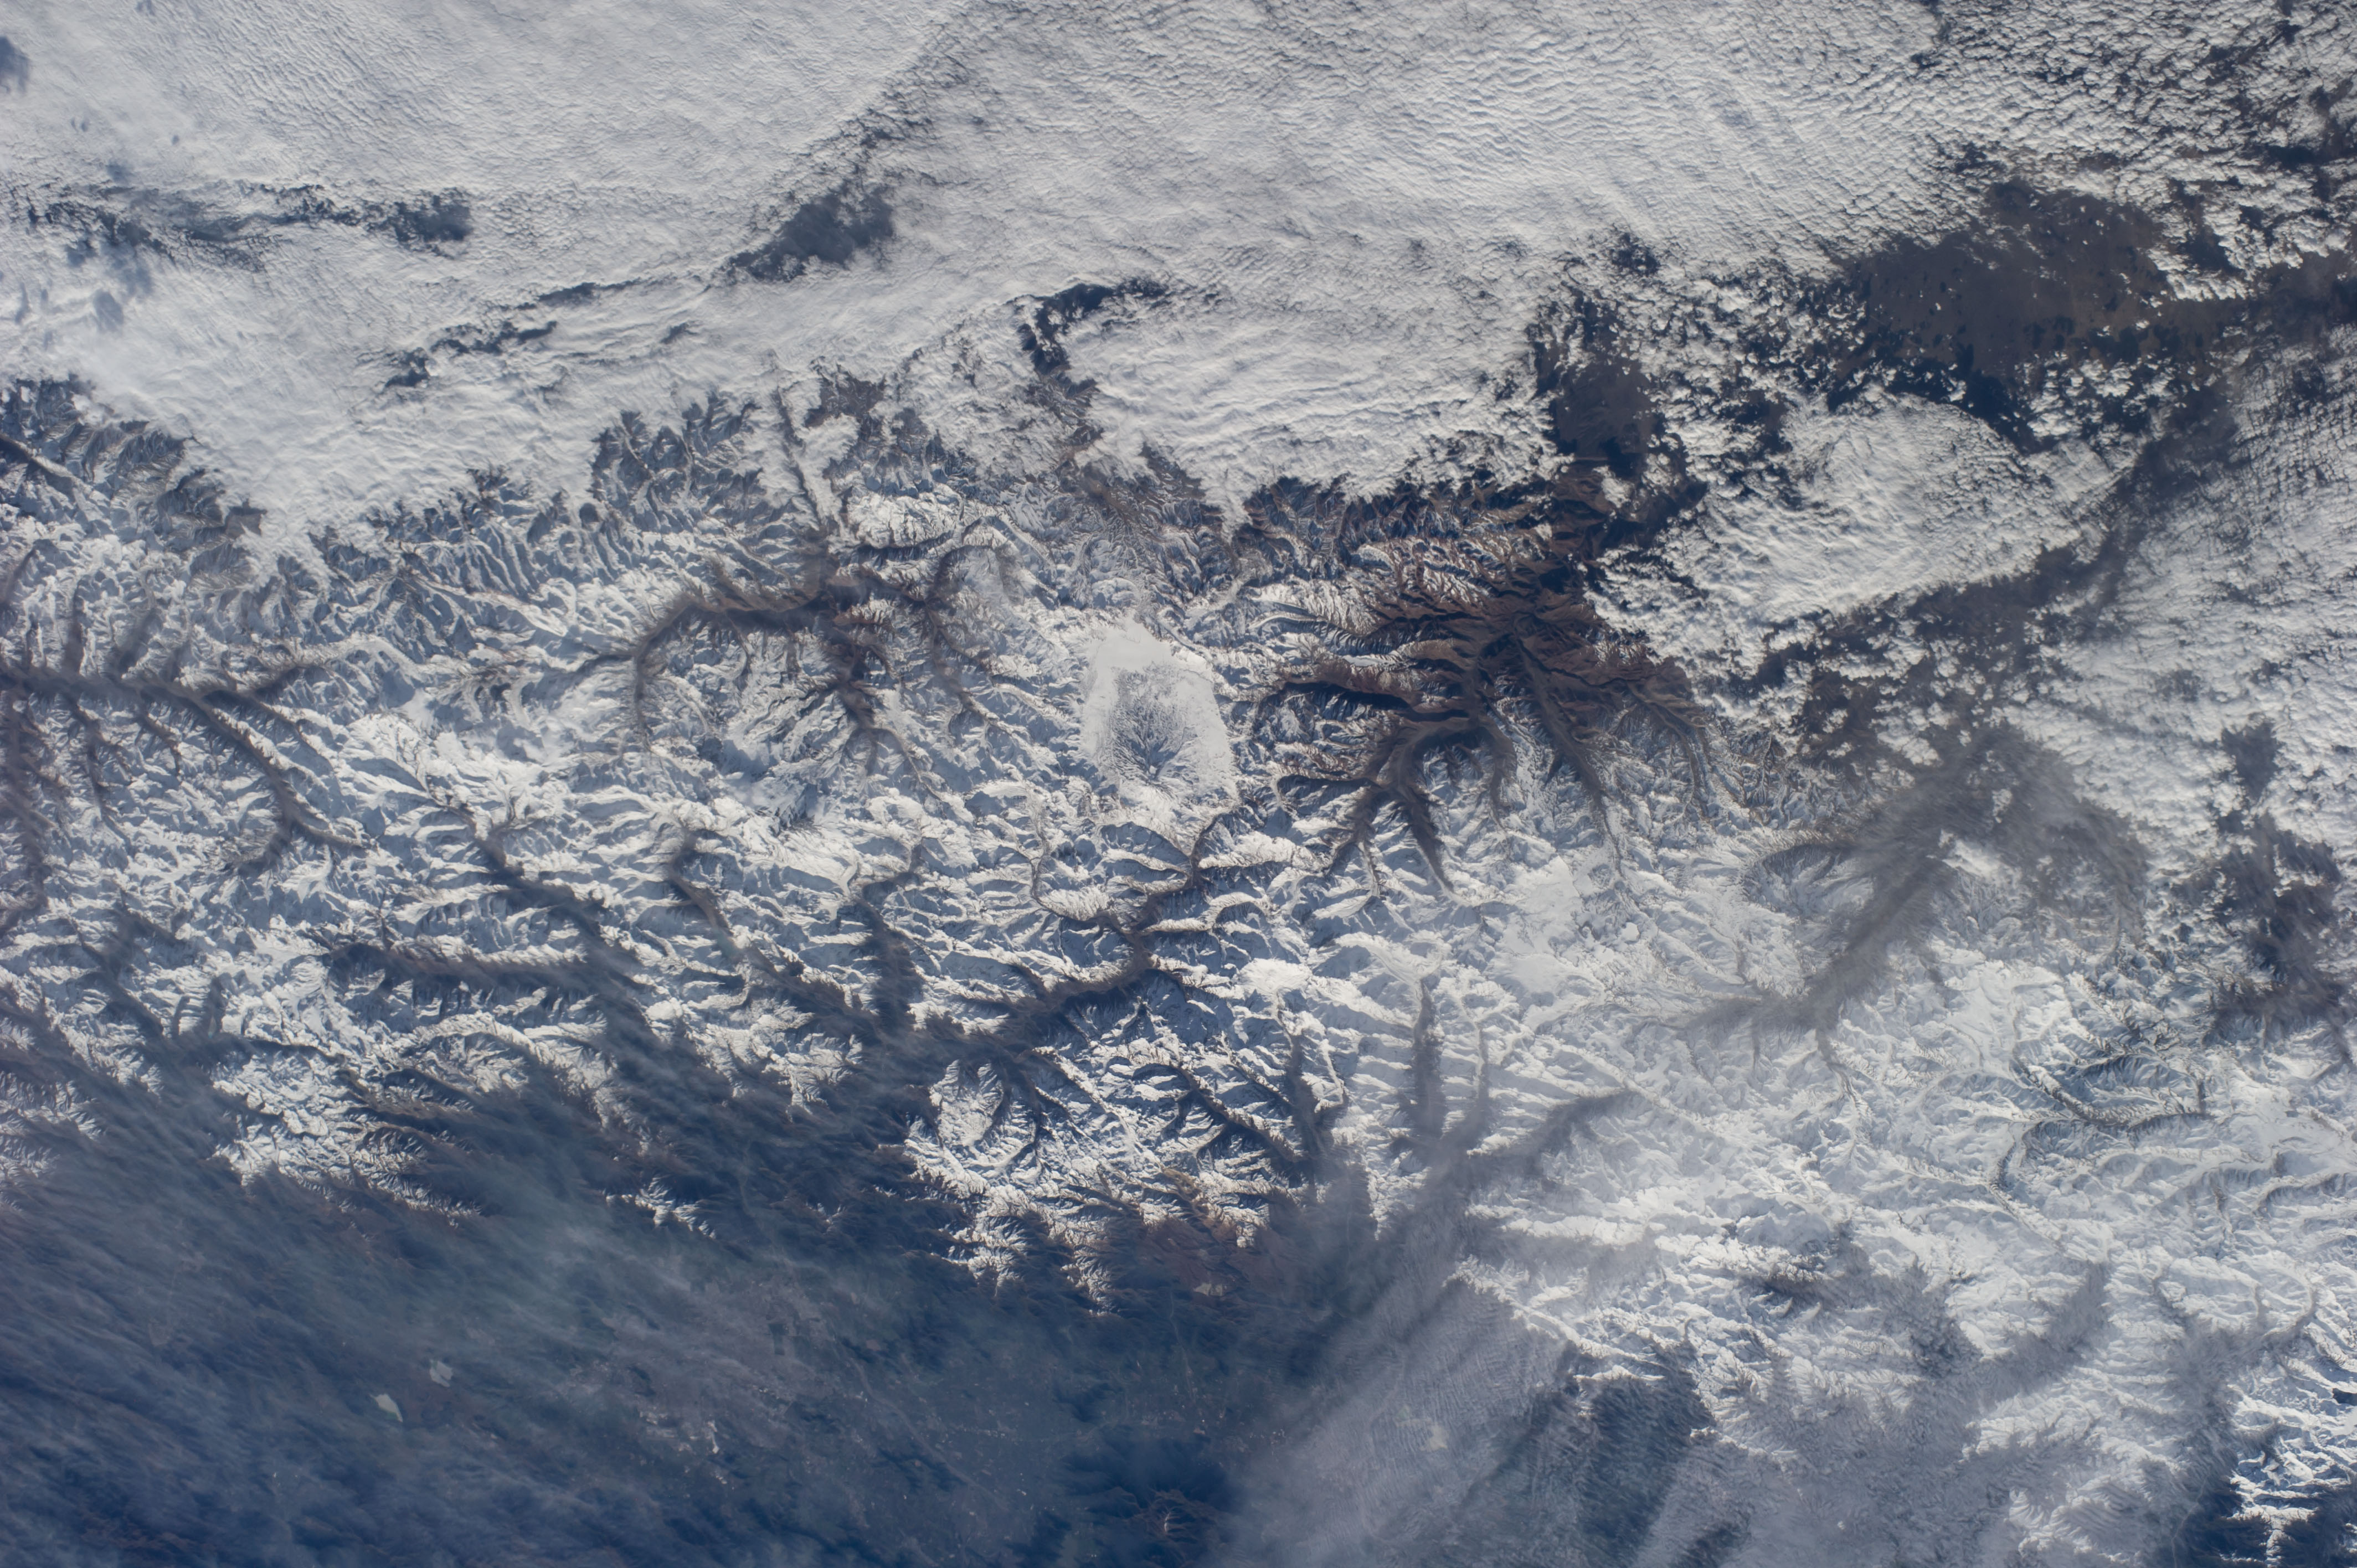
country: CHILE
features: MAIPO VOL., ANDES
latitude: -34.0
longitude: -70.0
